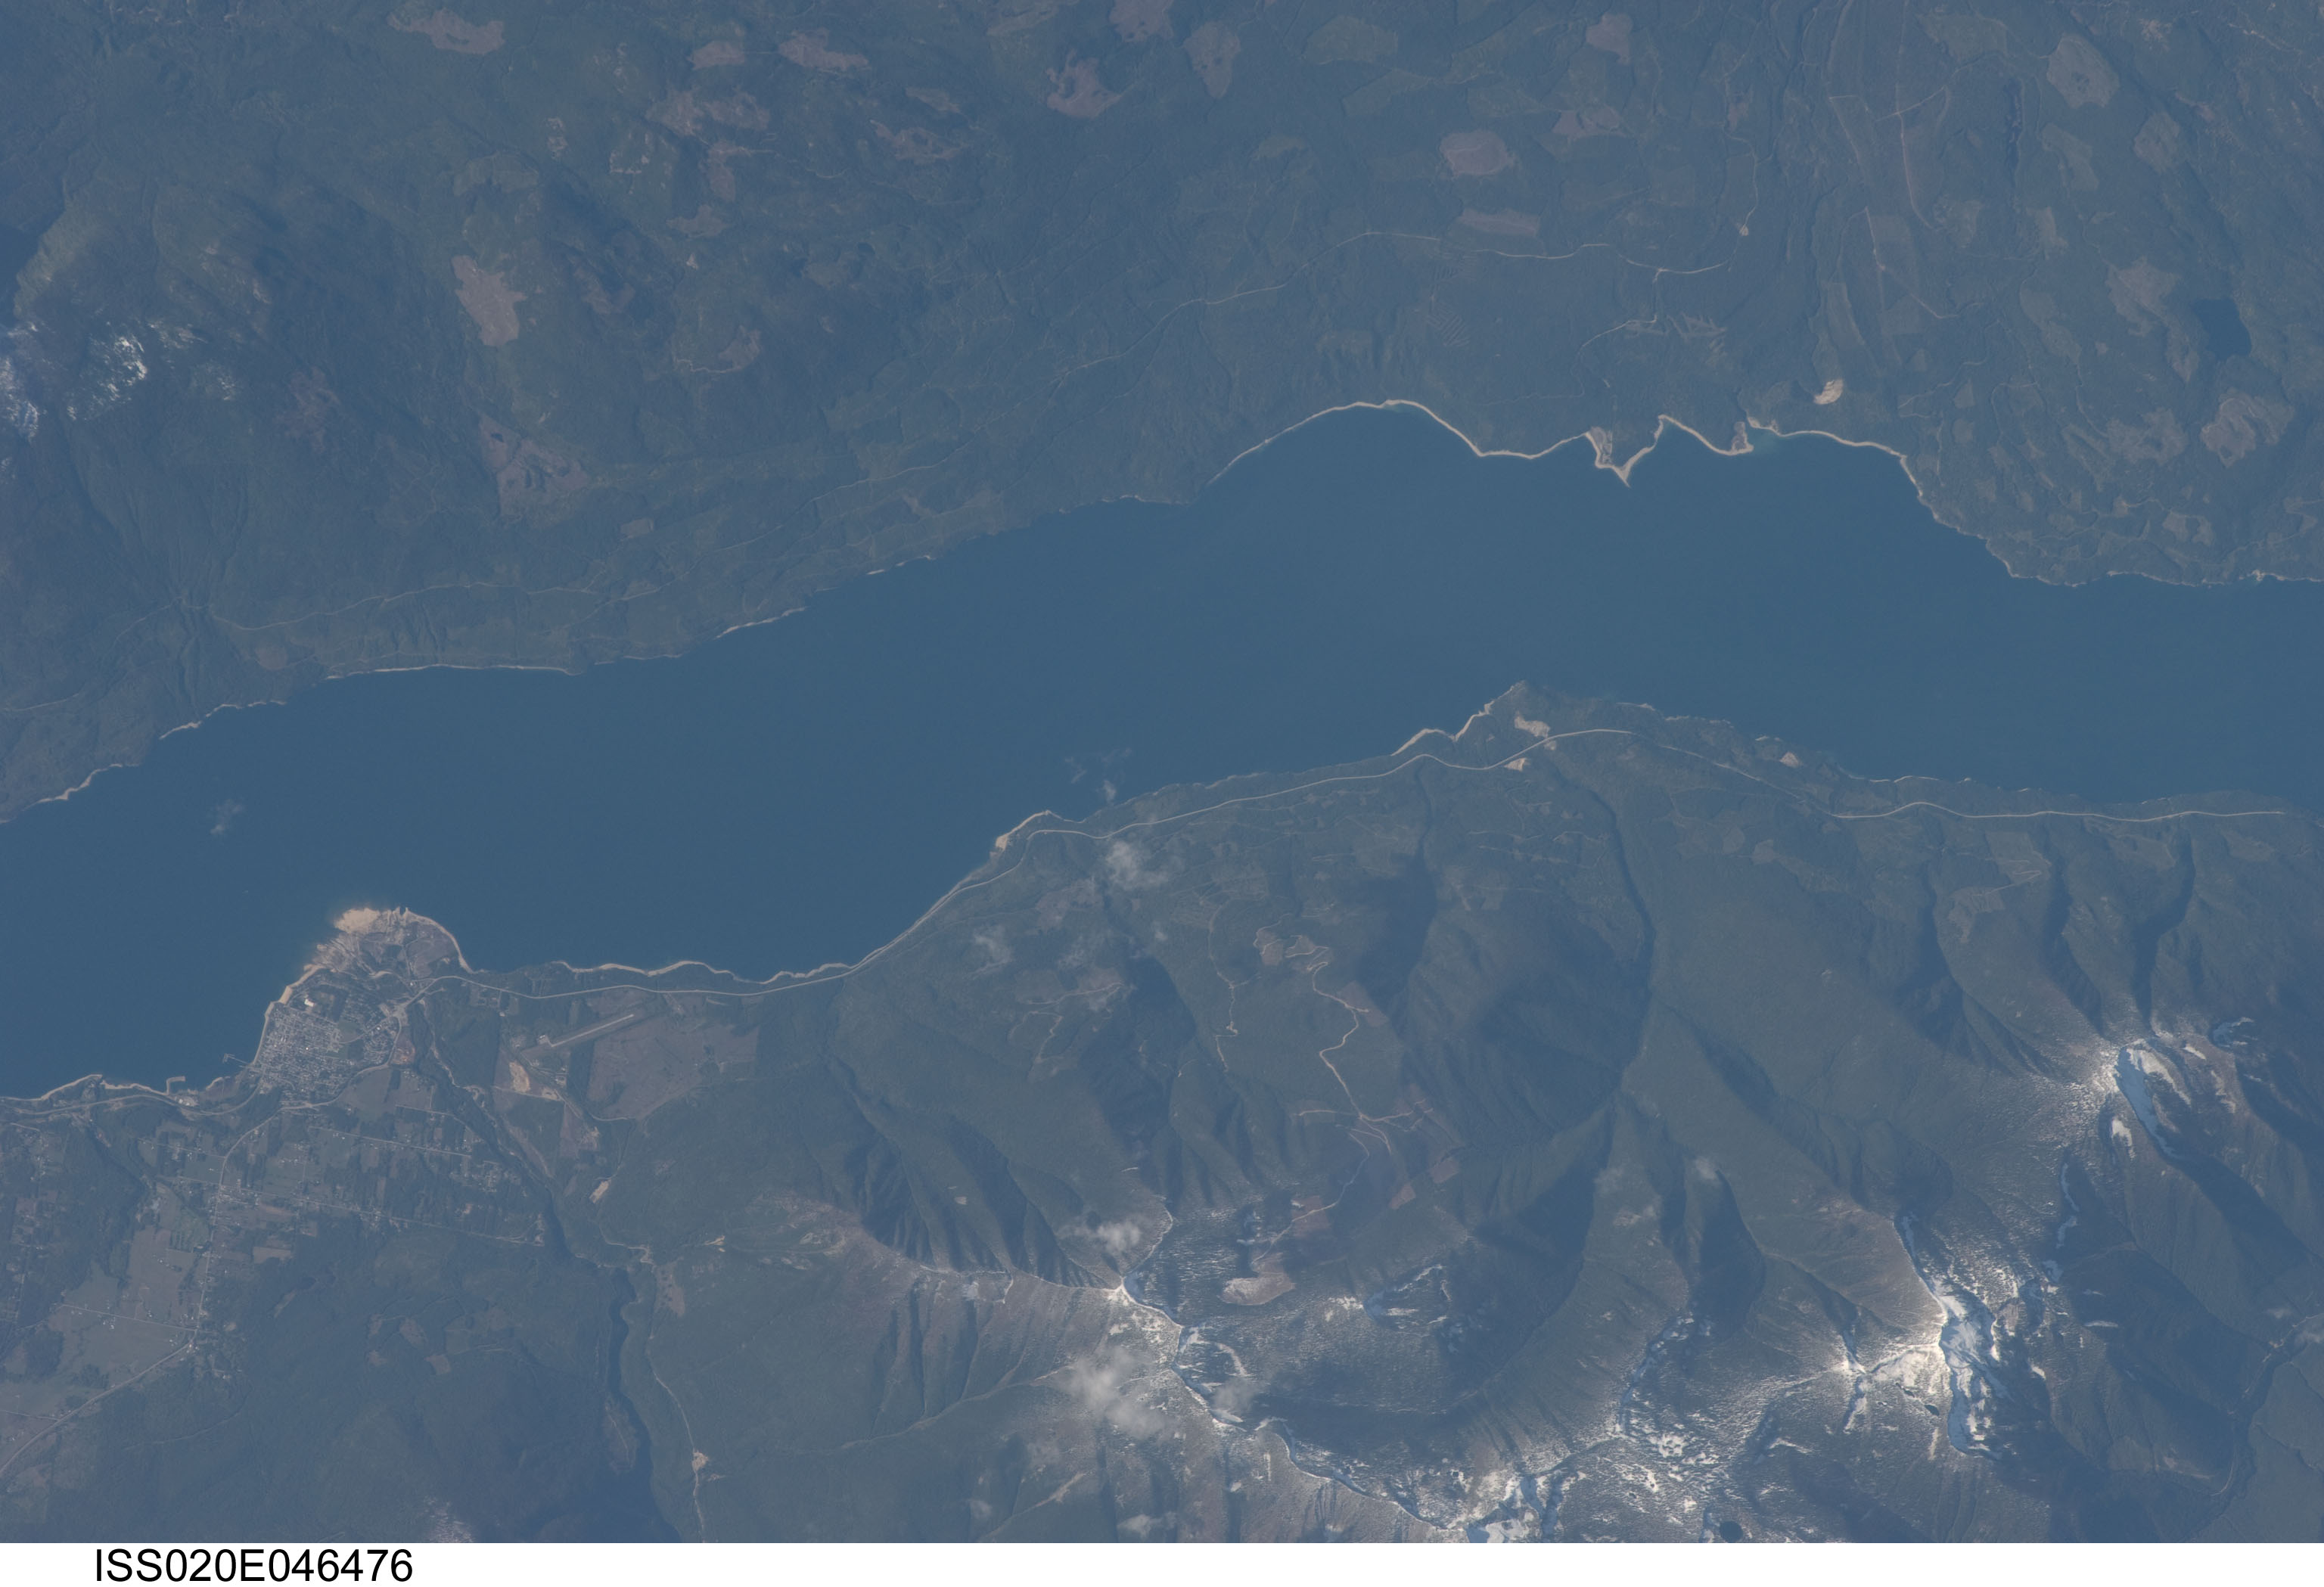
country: CANADA-BC
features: UPPER ARROW L., NAKUSP, SNOW, FOR., MTS.
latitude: 50.3
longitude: -117.9
